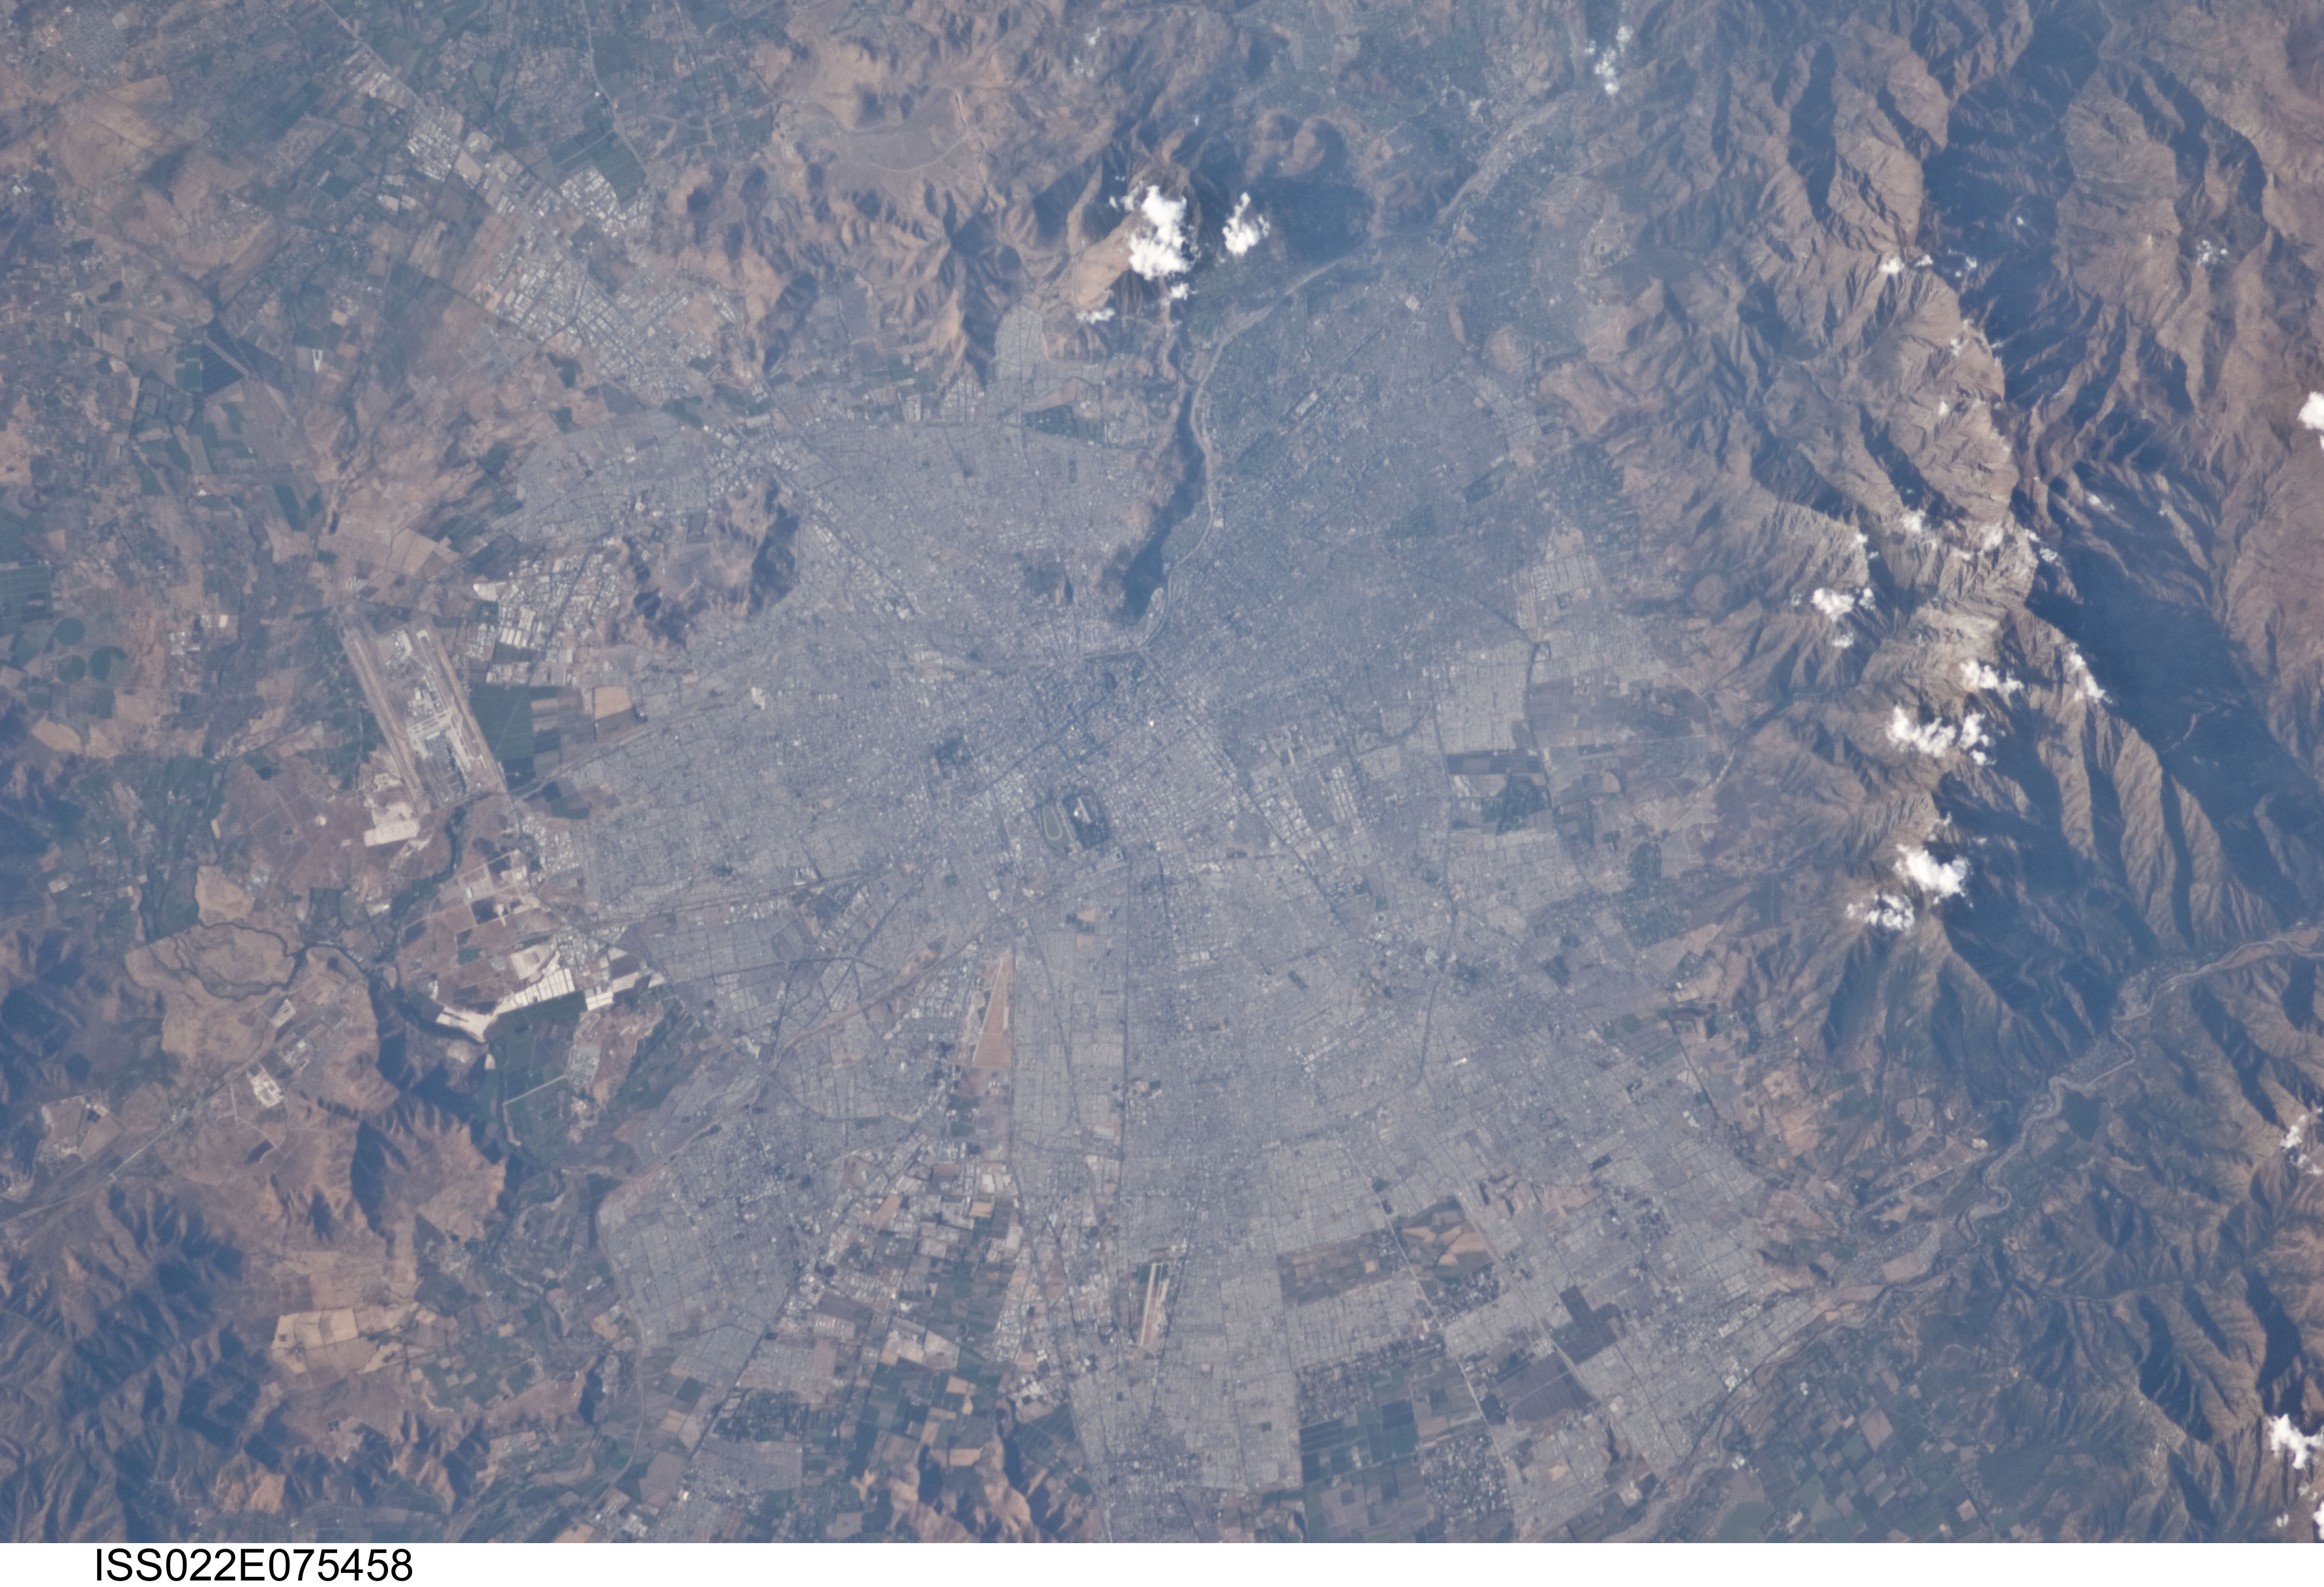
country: CHILE
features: SANTIAGO, R. MAPOCHO, R. MAIPO, ANDES MTS.
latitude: -33.5
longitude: -70.7
